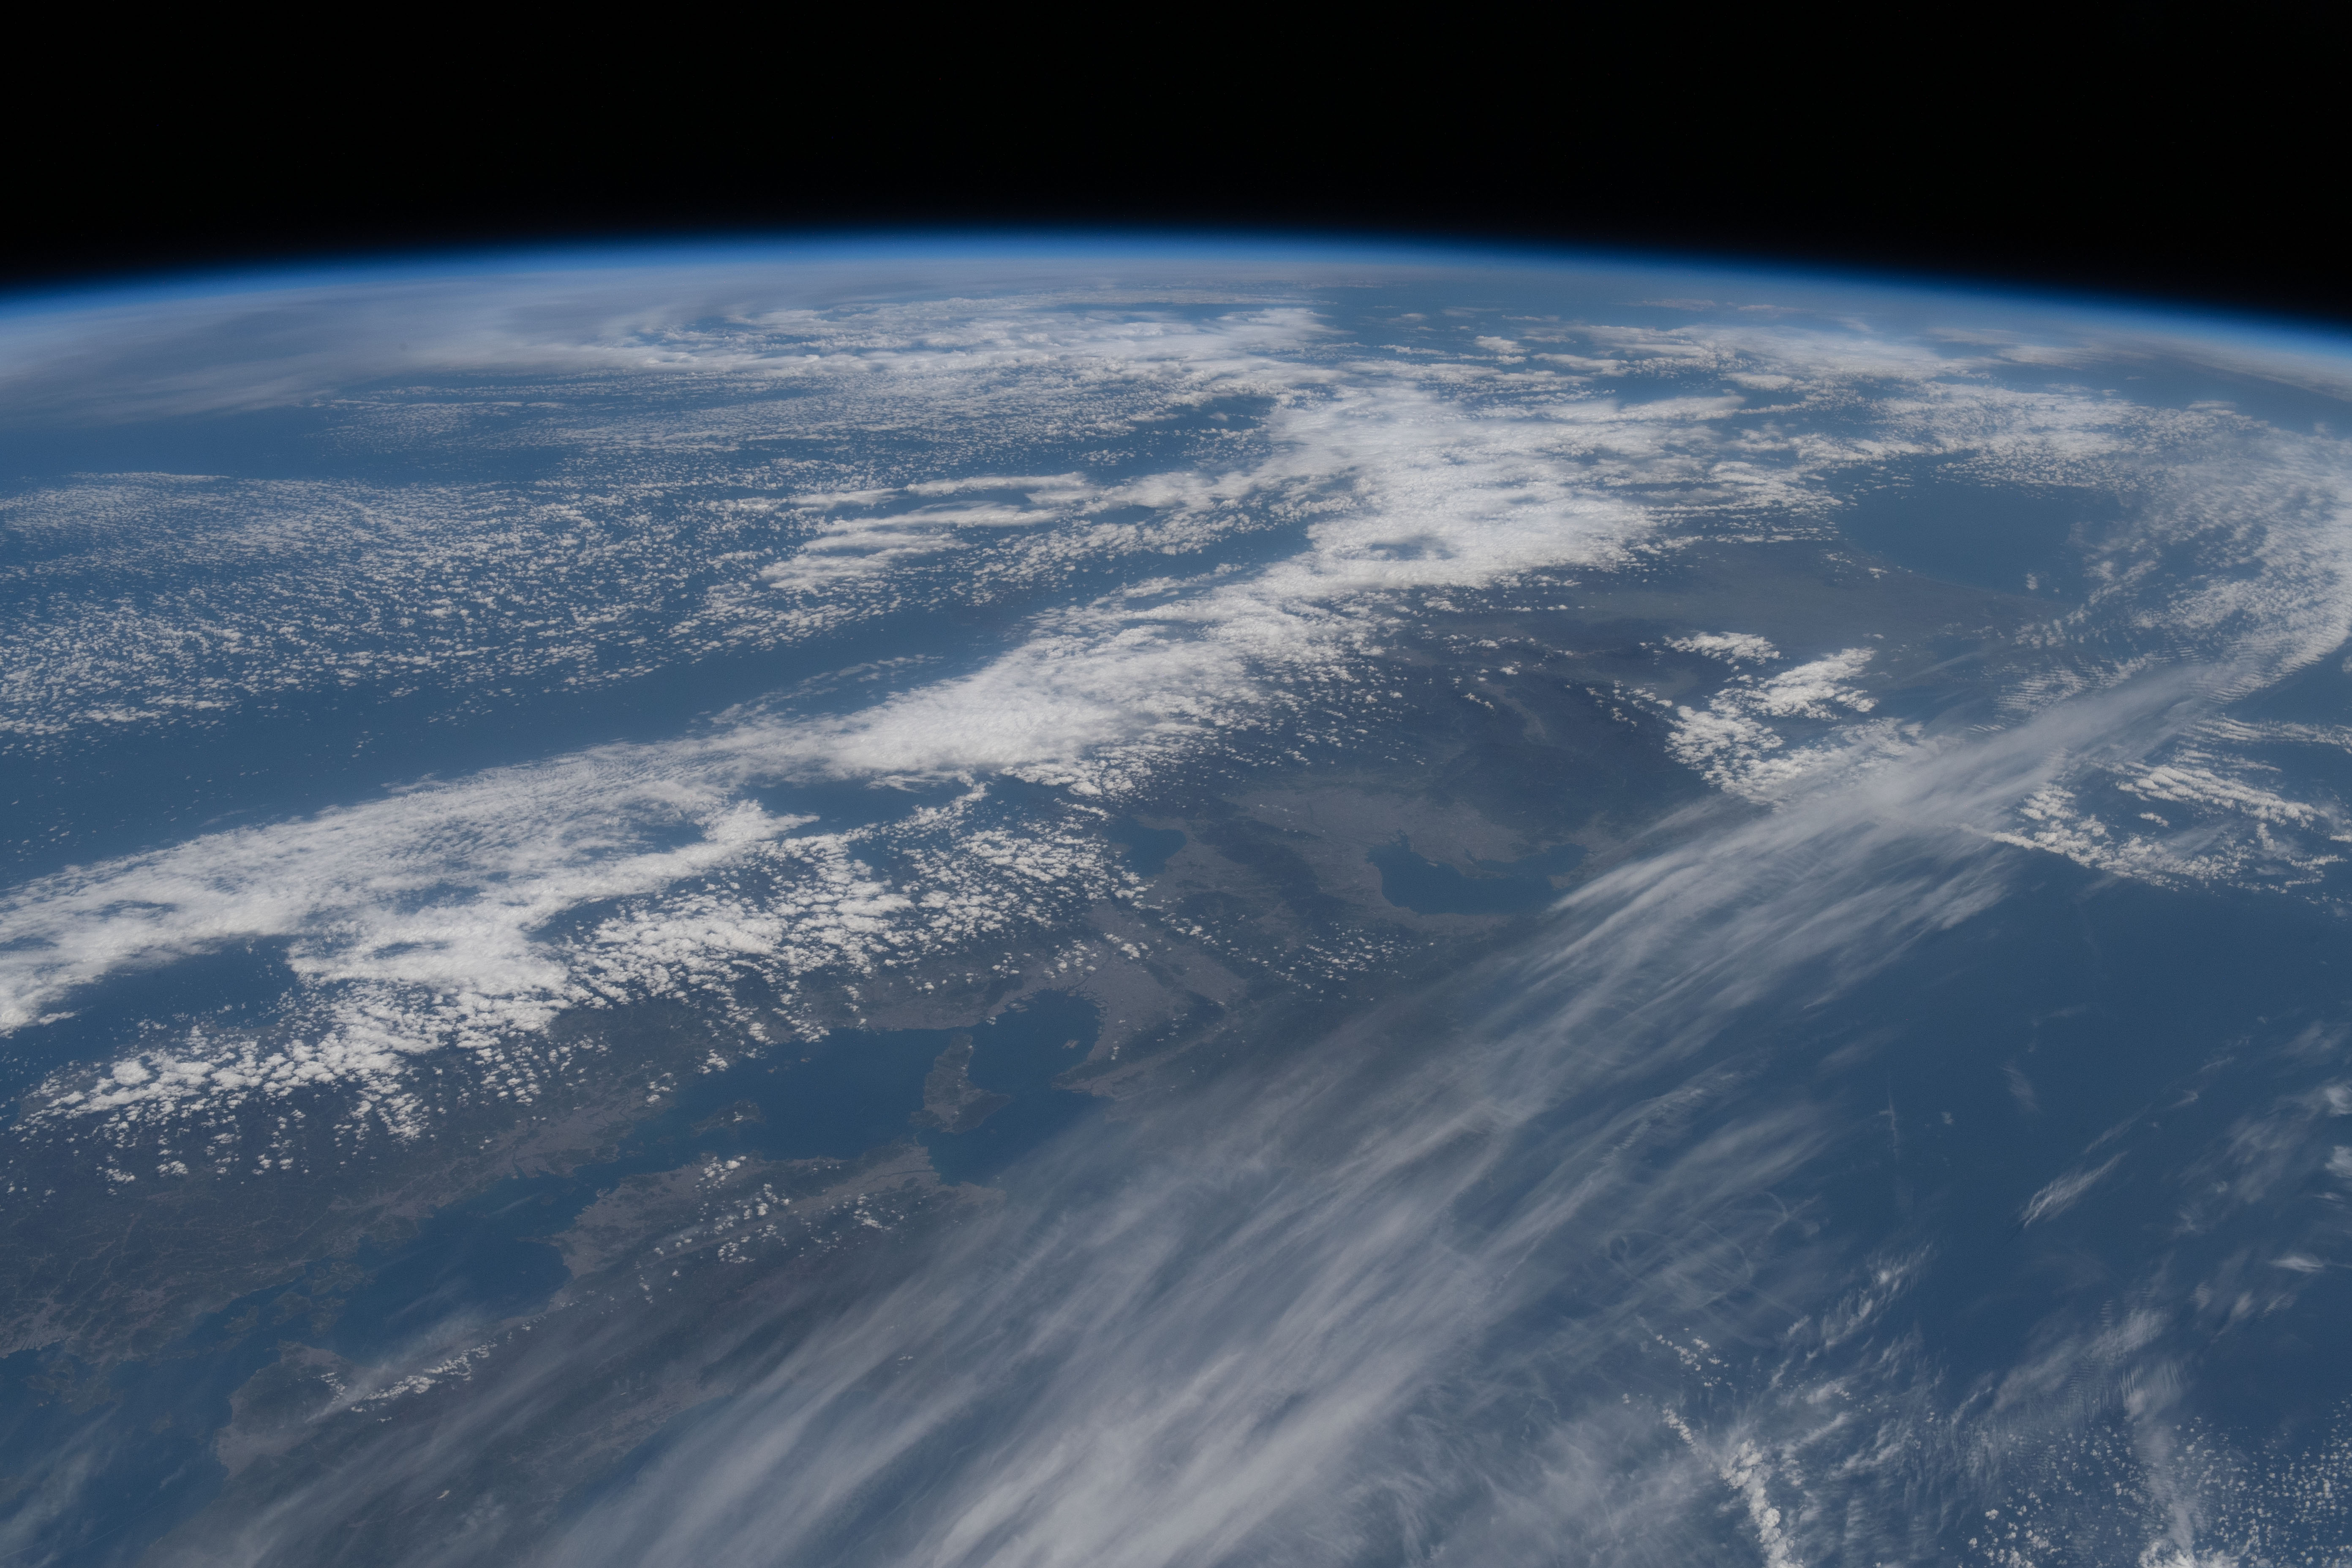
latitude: 35.0
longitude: 135.0
